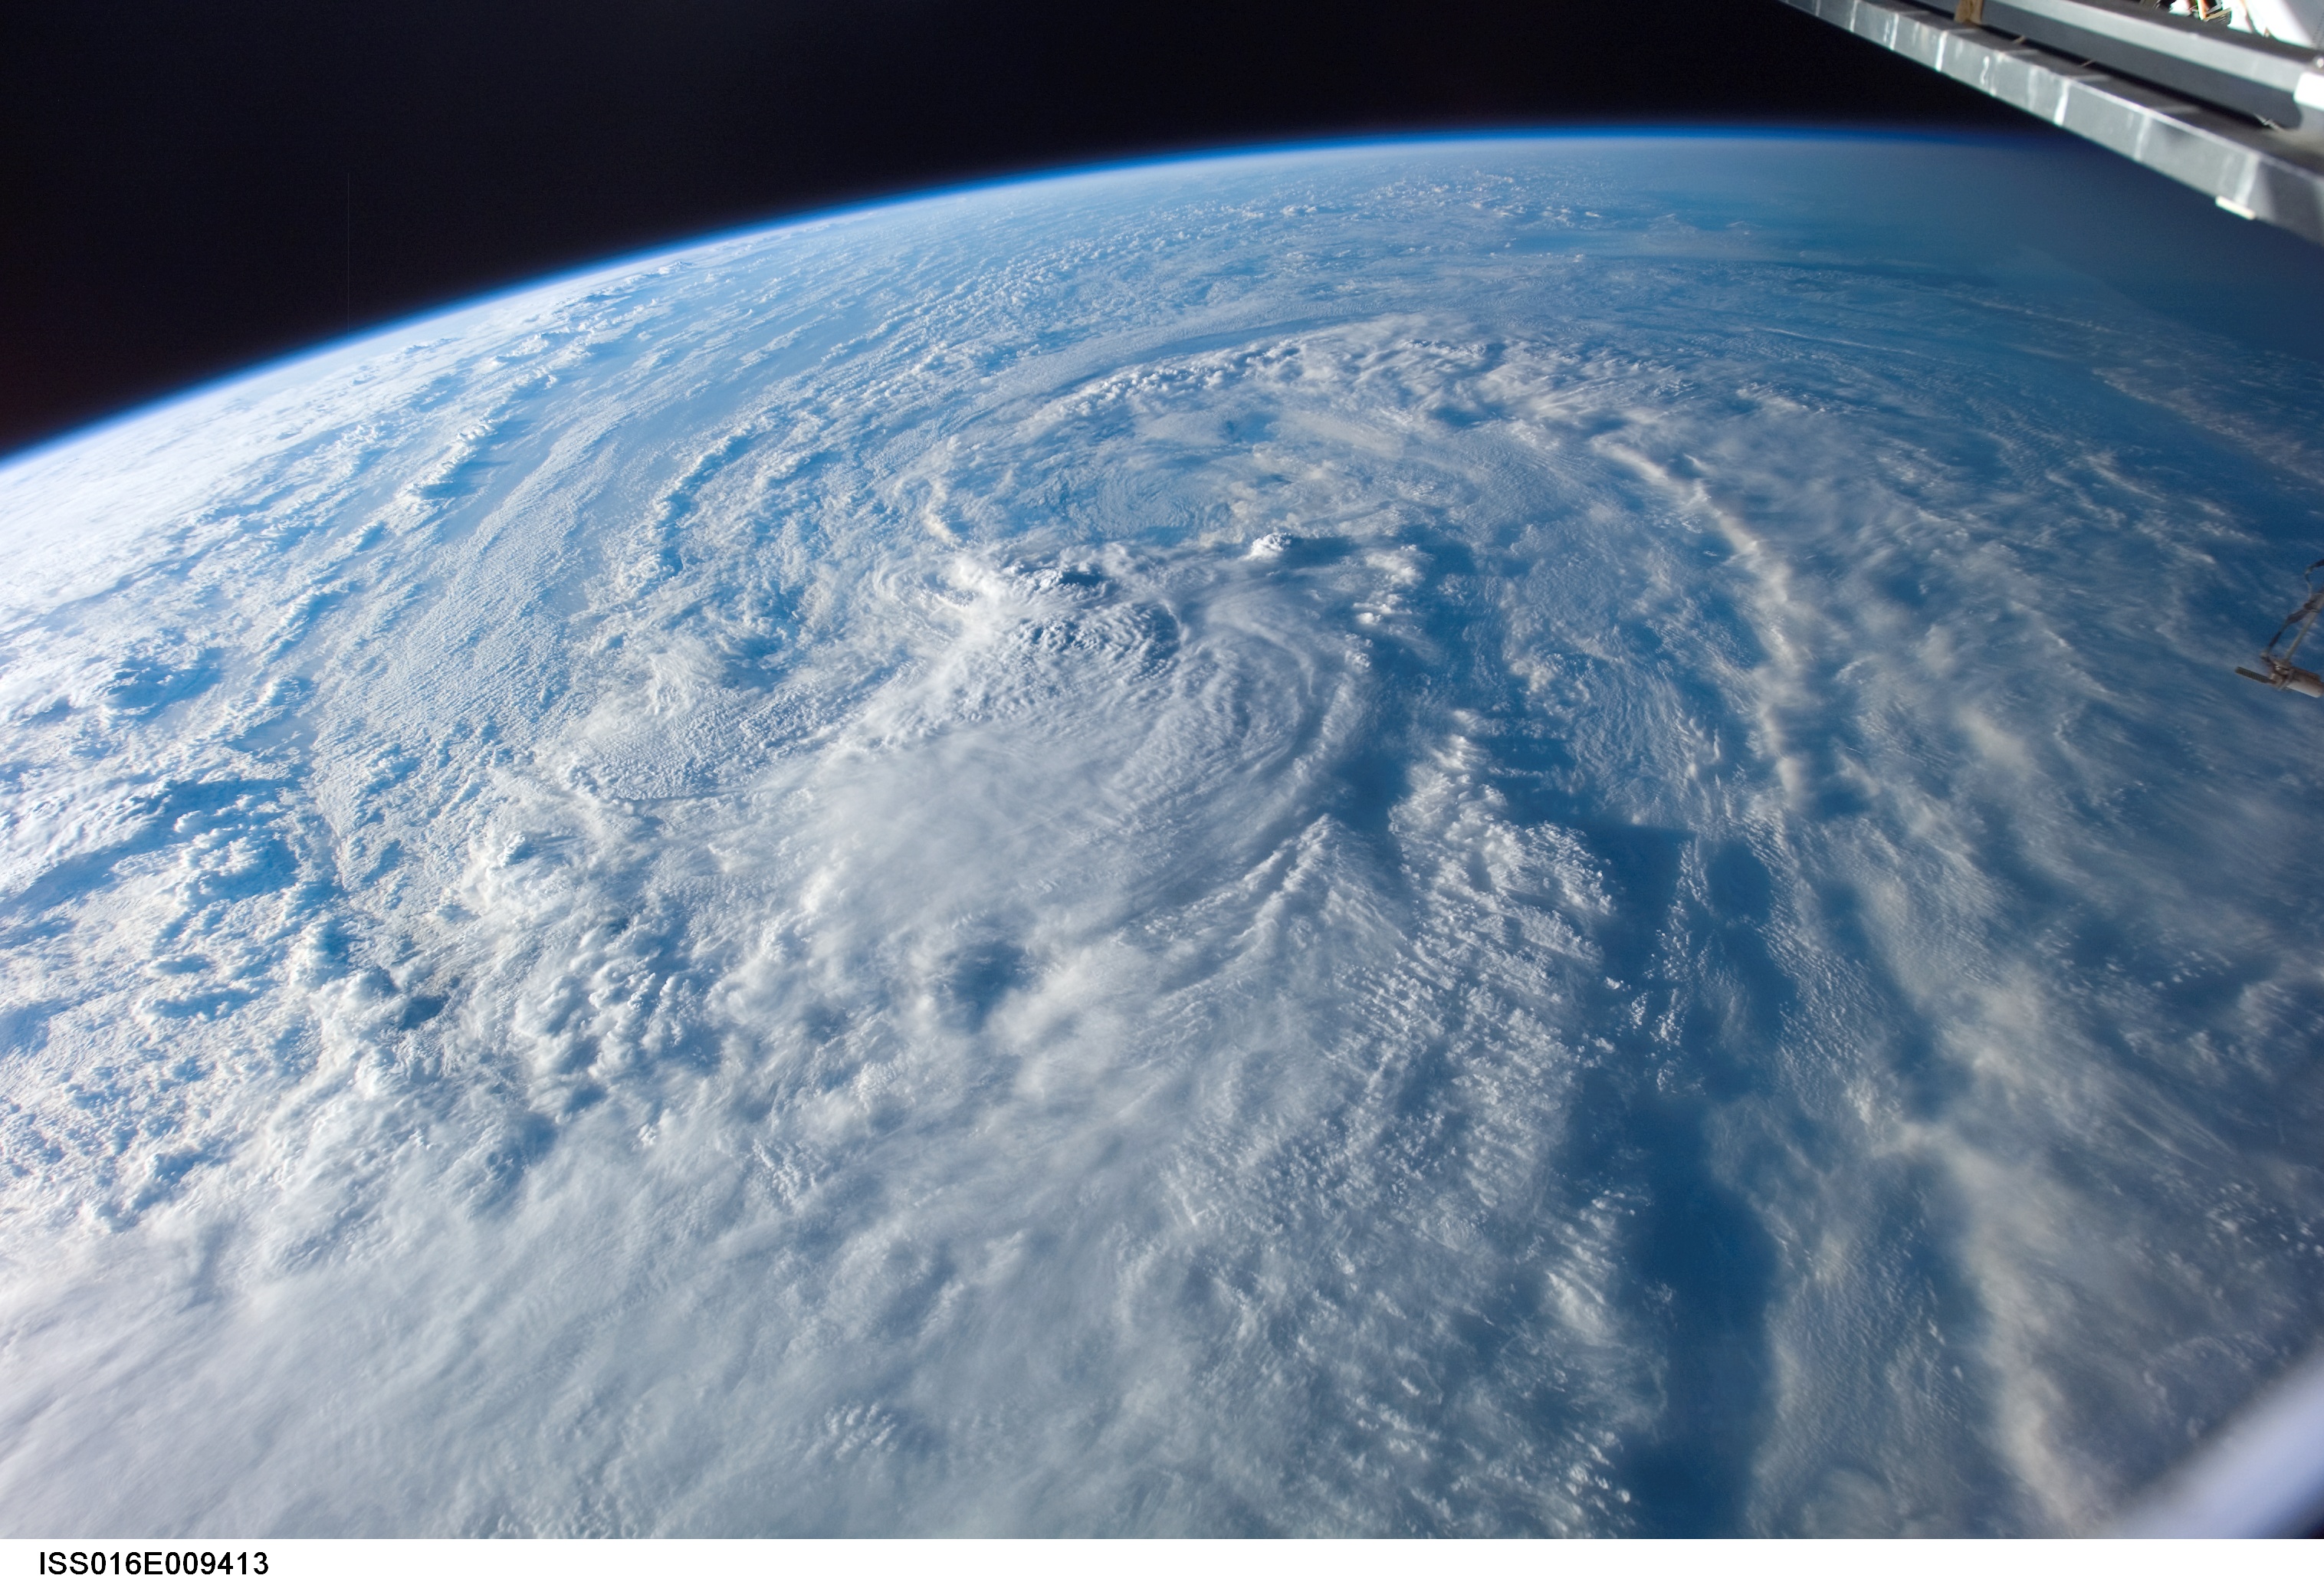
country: ATLANTIC OCEAN
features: PAN-REMAINS OF HURRICANE NOEL
